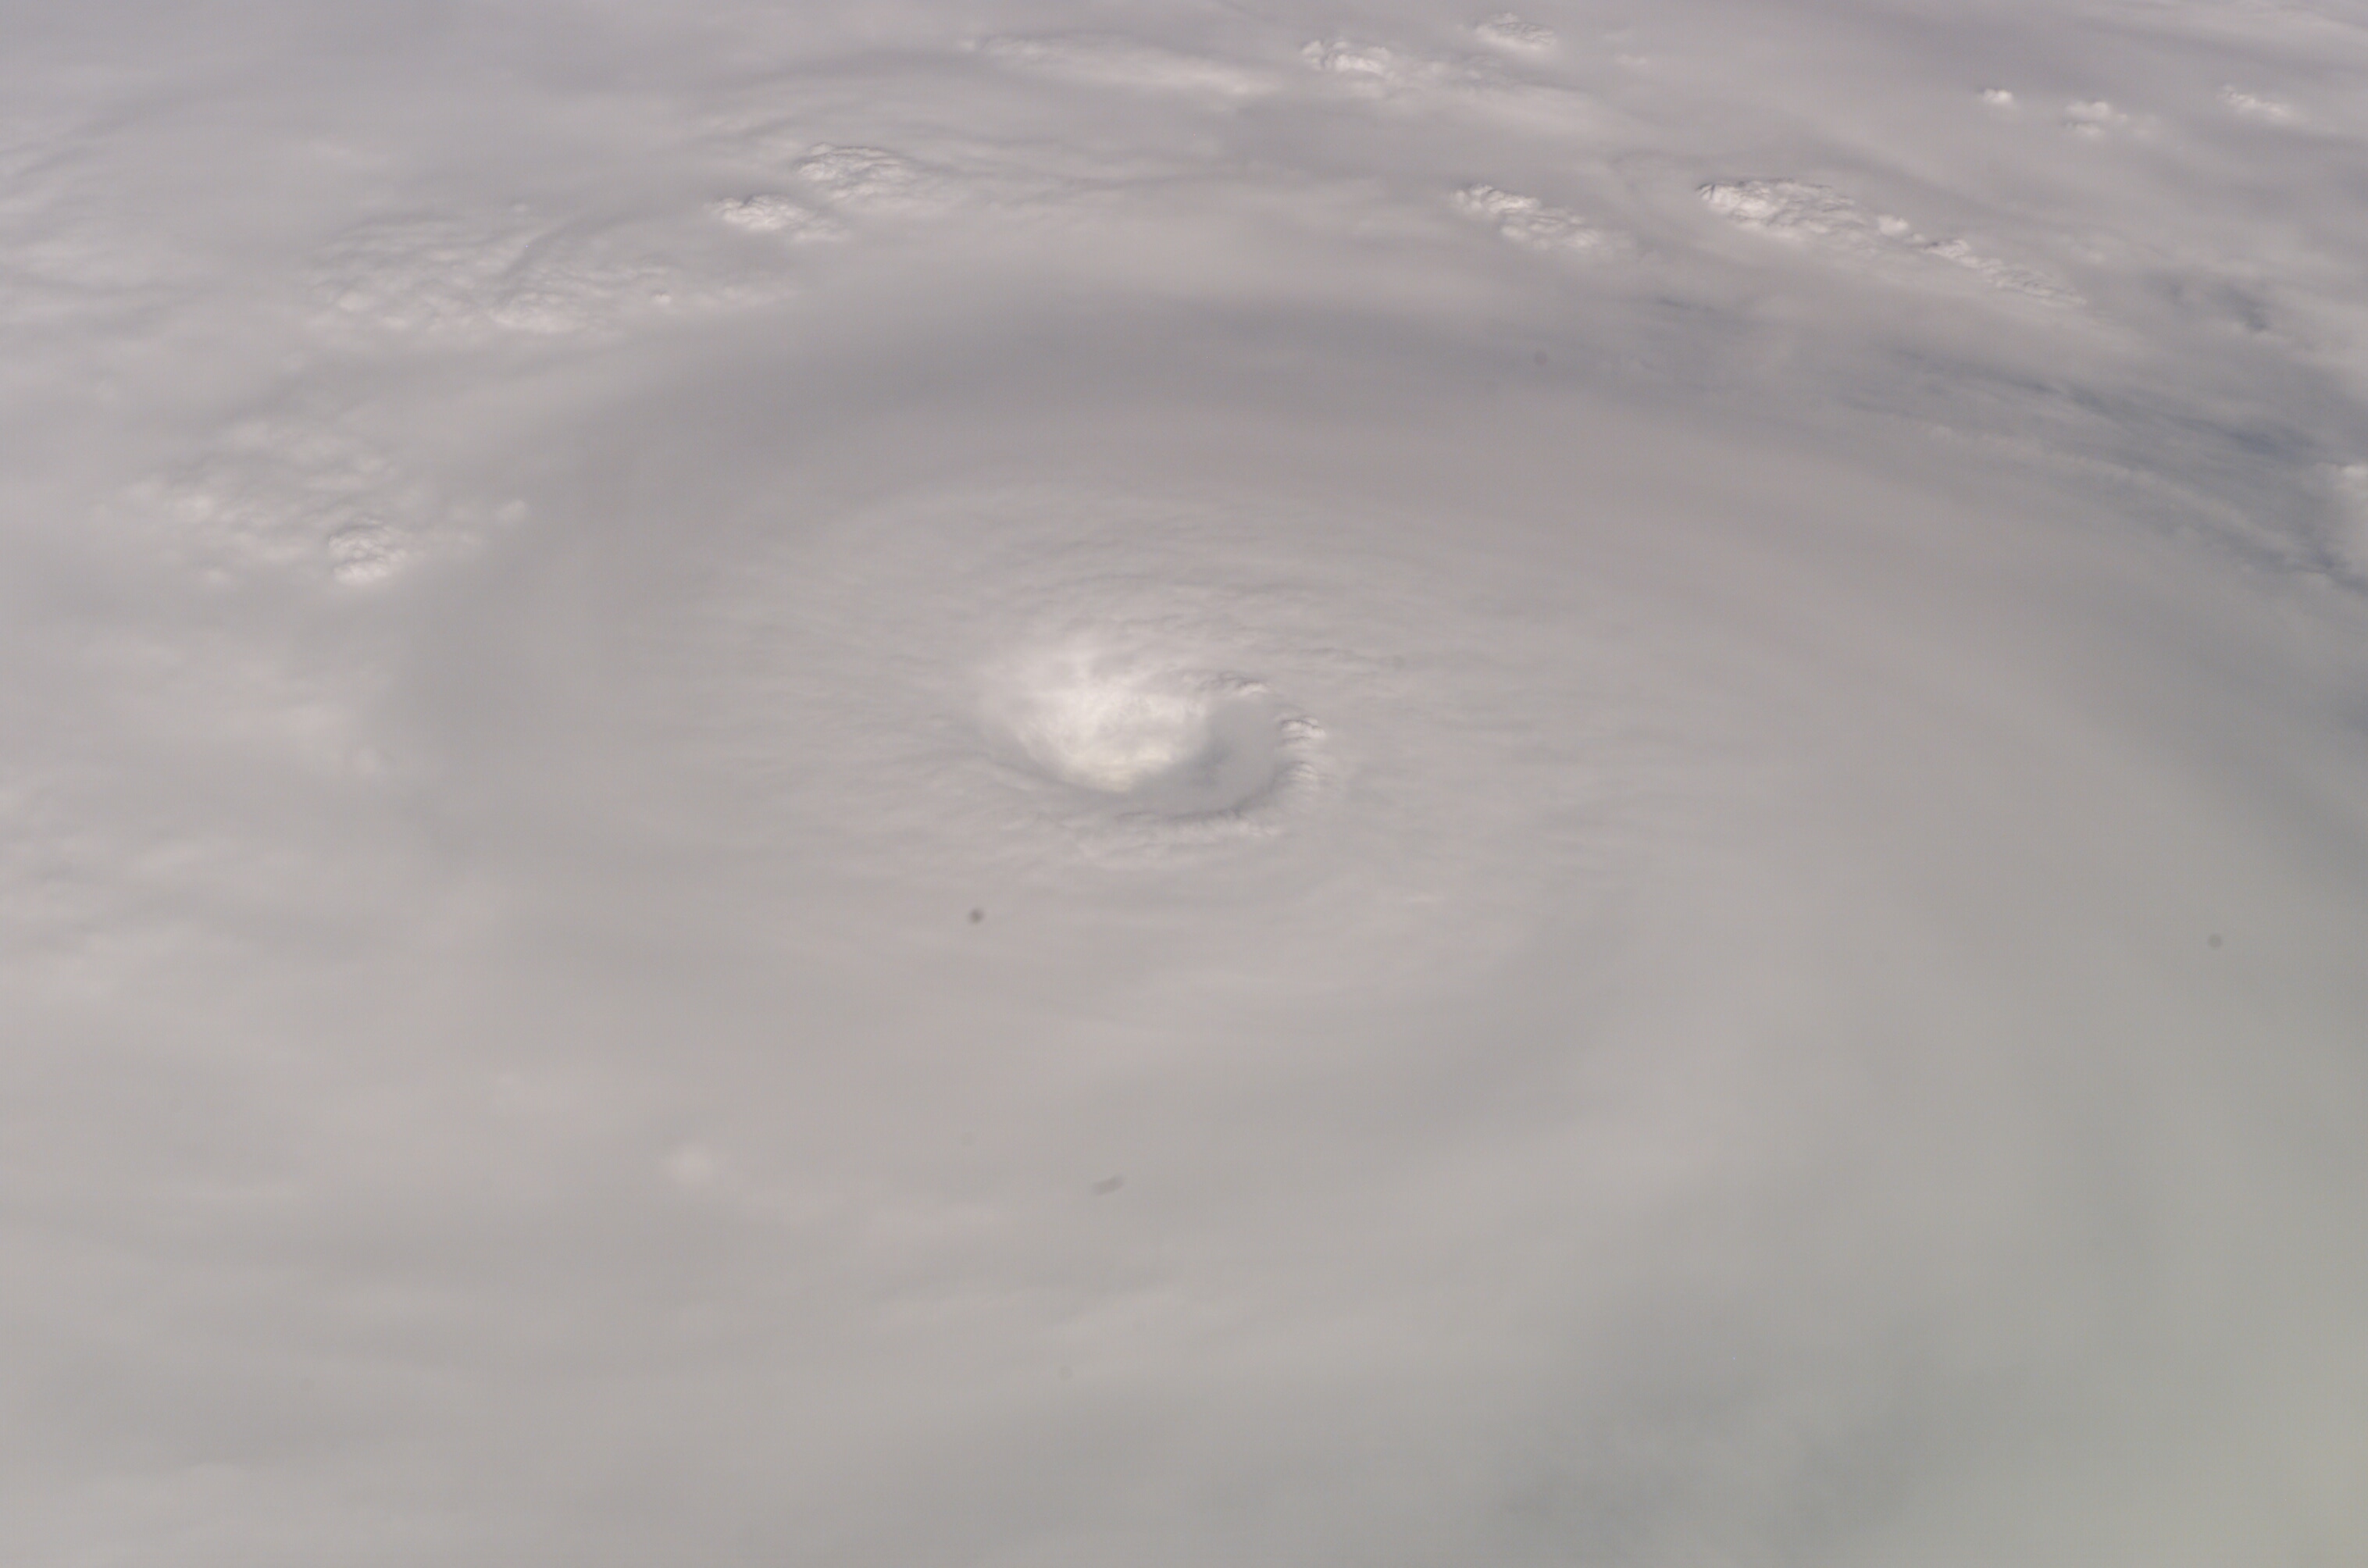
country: GULF OF MEXICO
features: HURRICANE DENNIS, EYE
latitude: 22.8
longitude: -81.7
